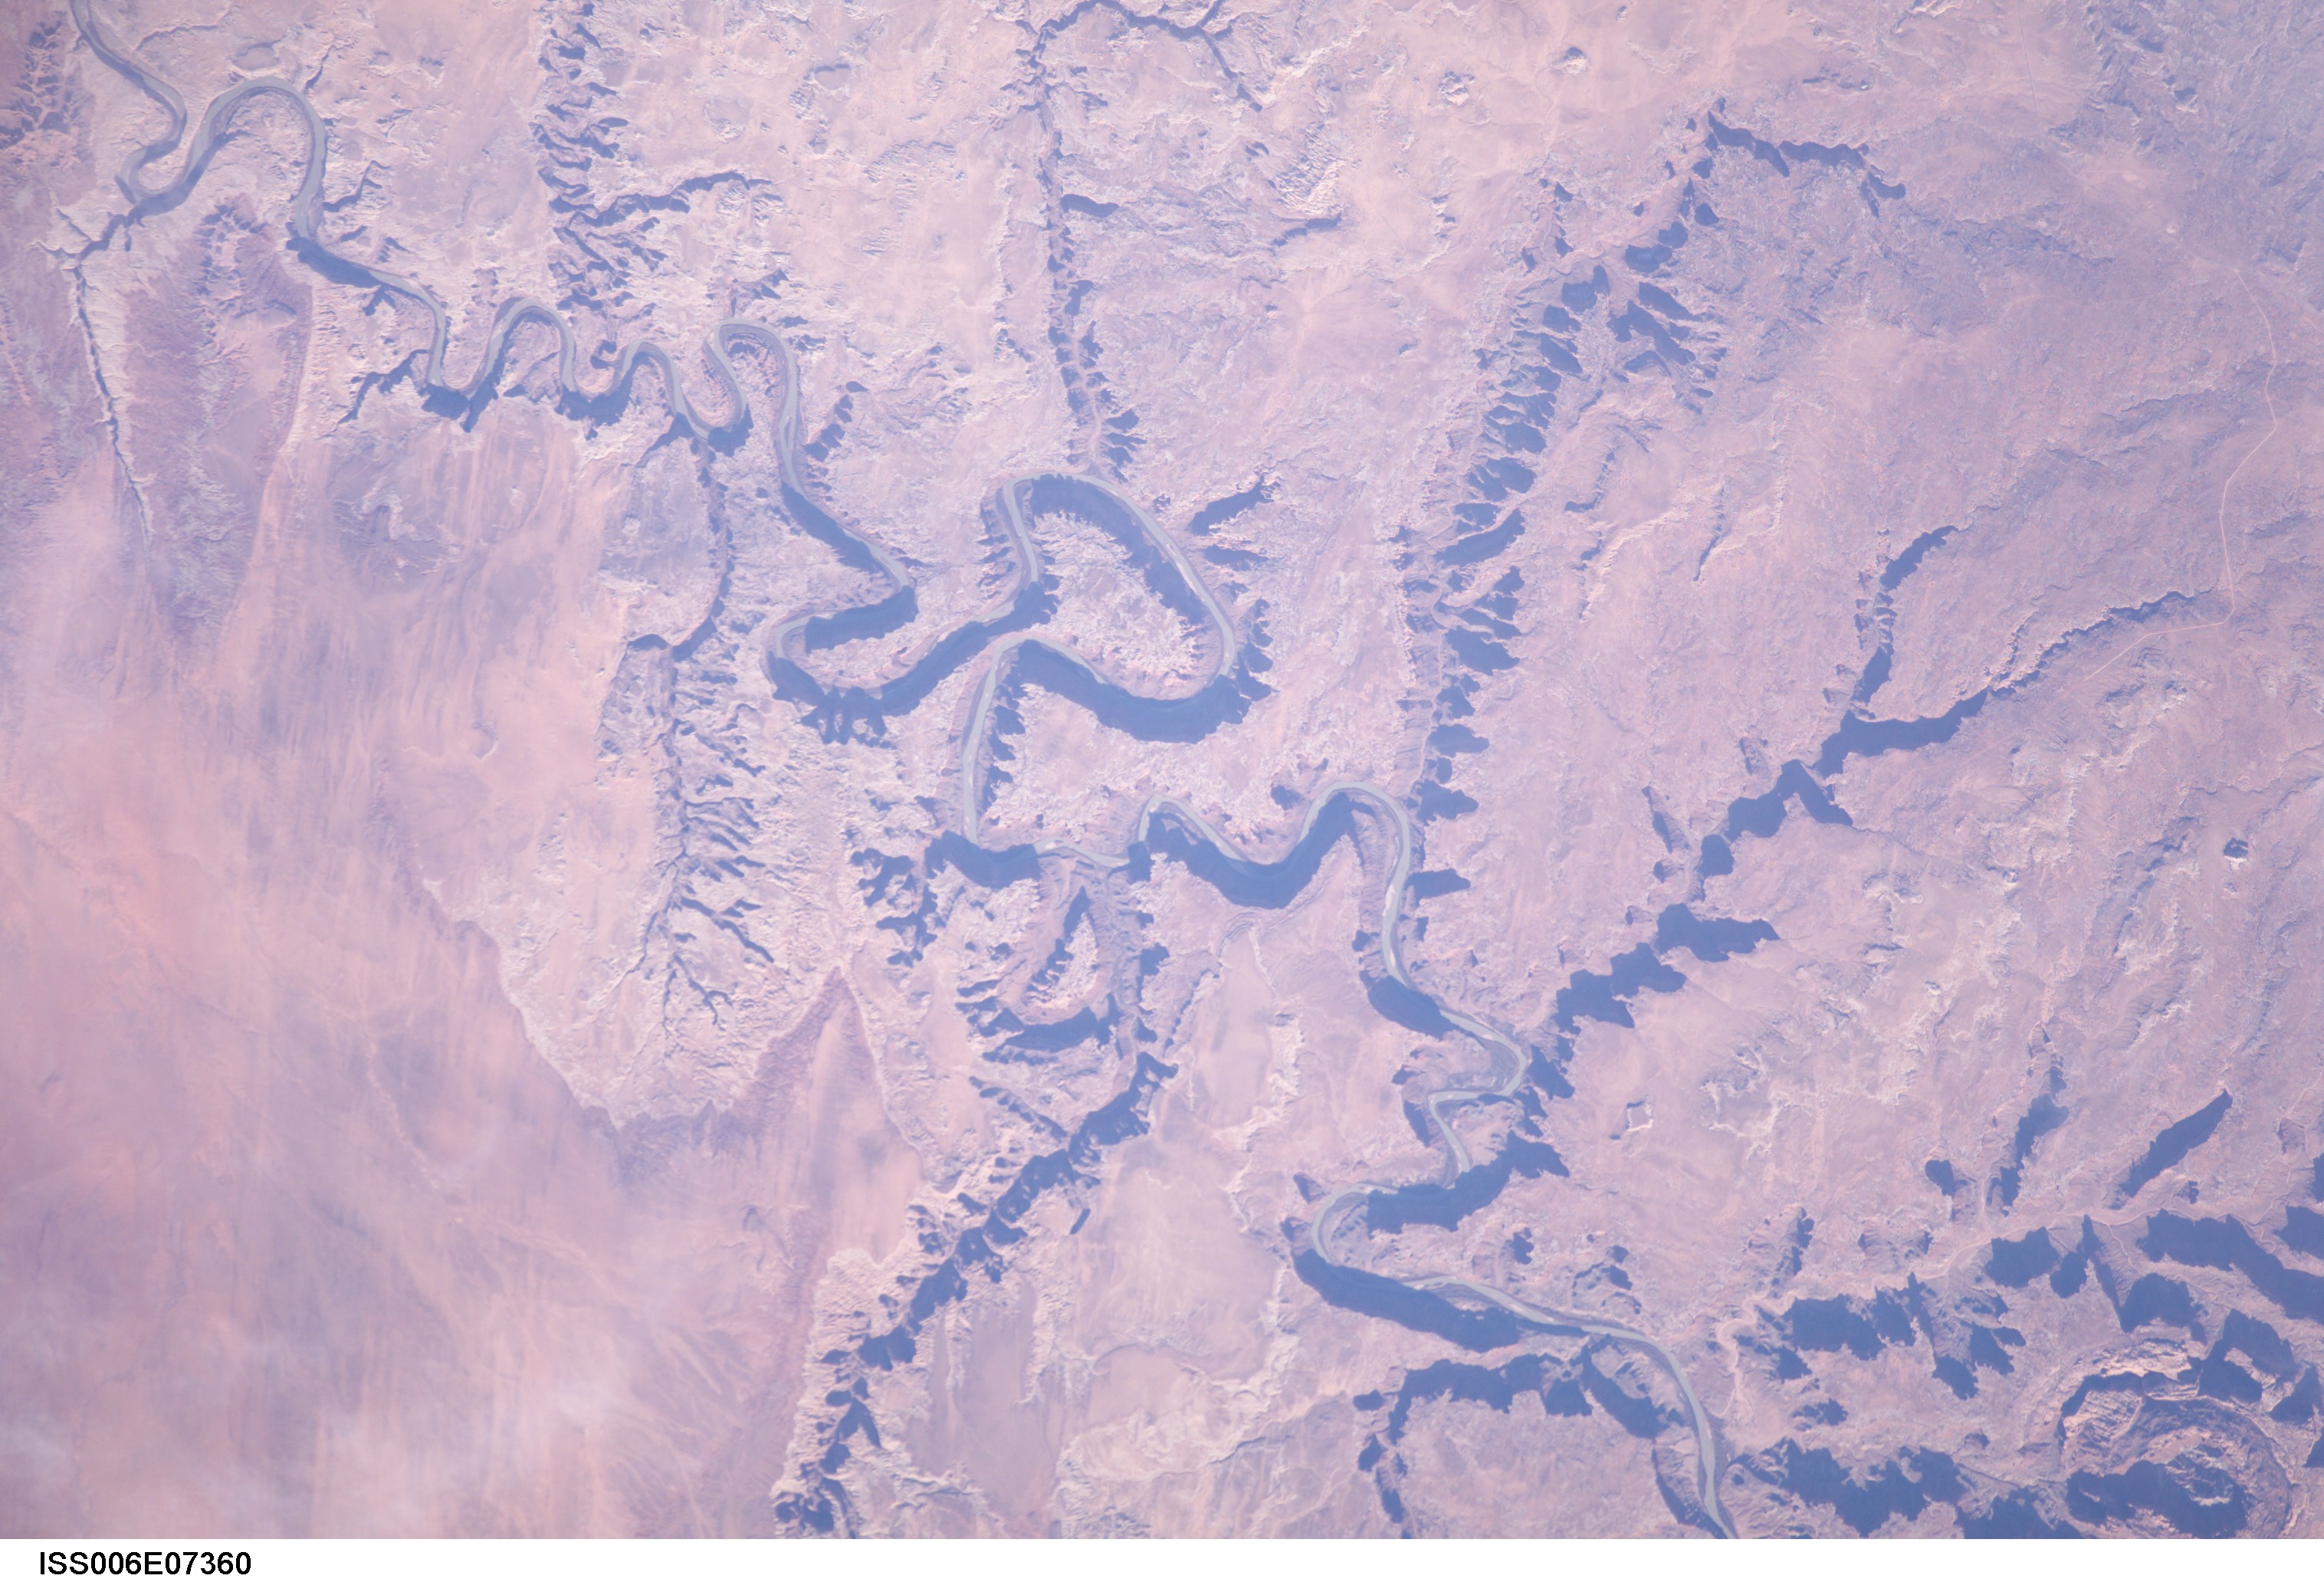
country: USA-UTAH
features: GREEN RIVER, DESERT
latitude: 38.5
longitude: -110.0
